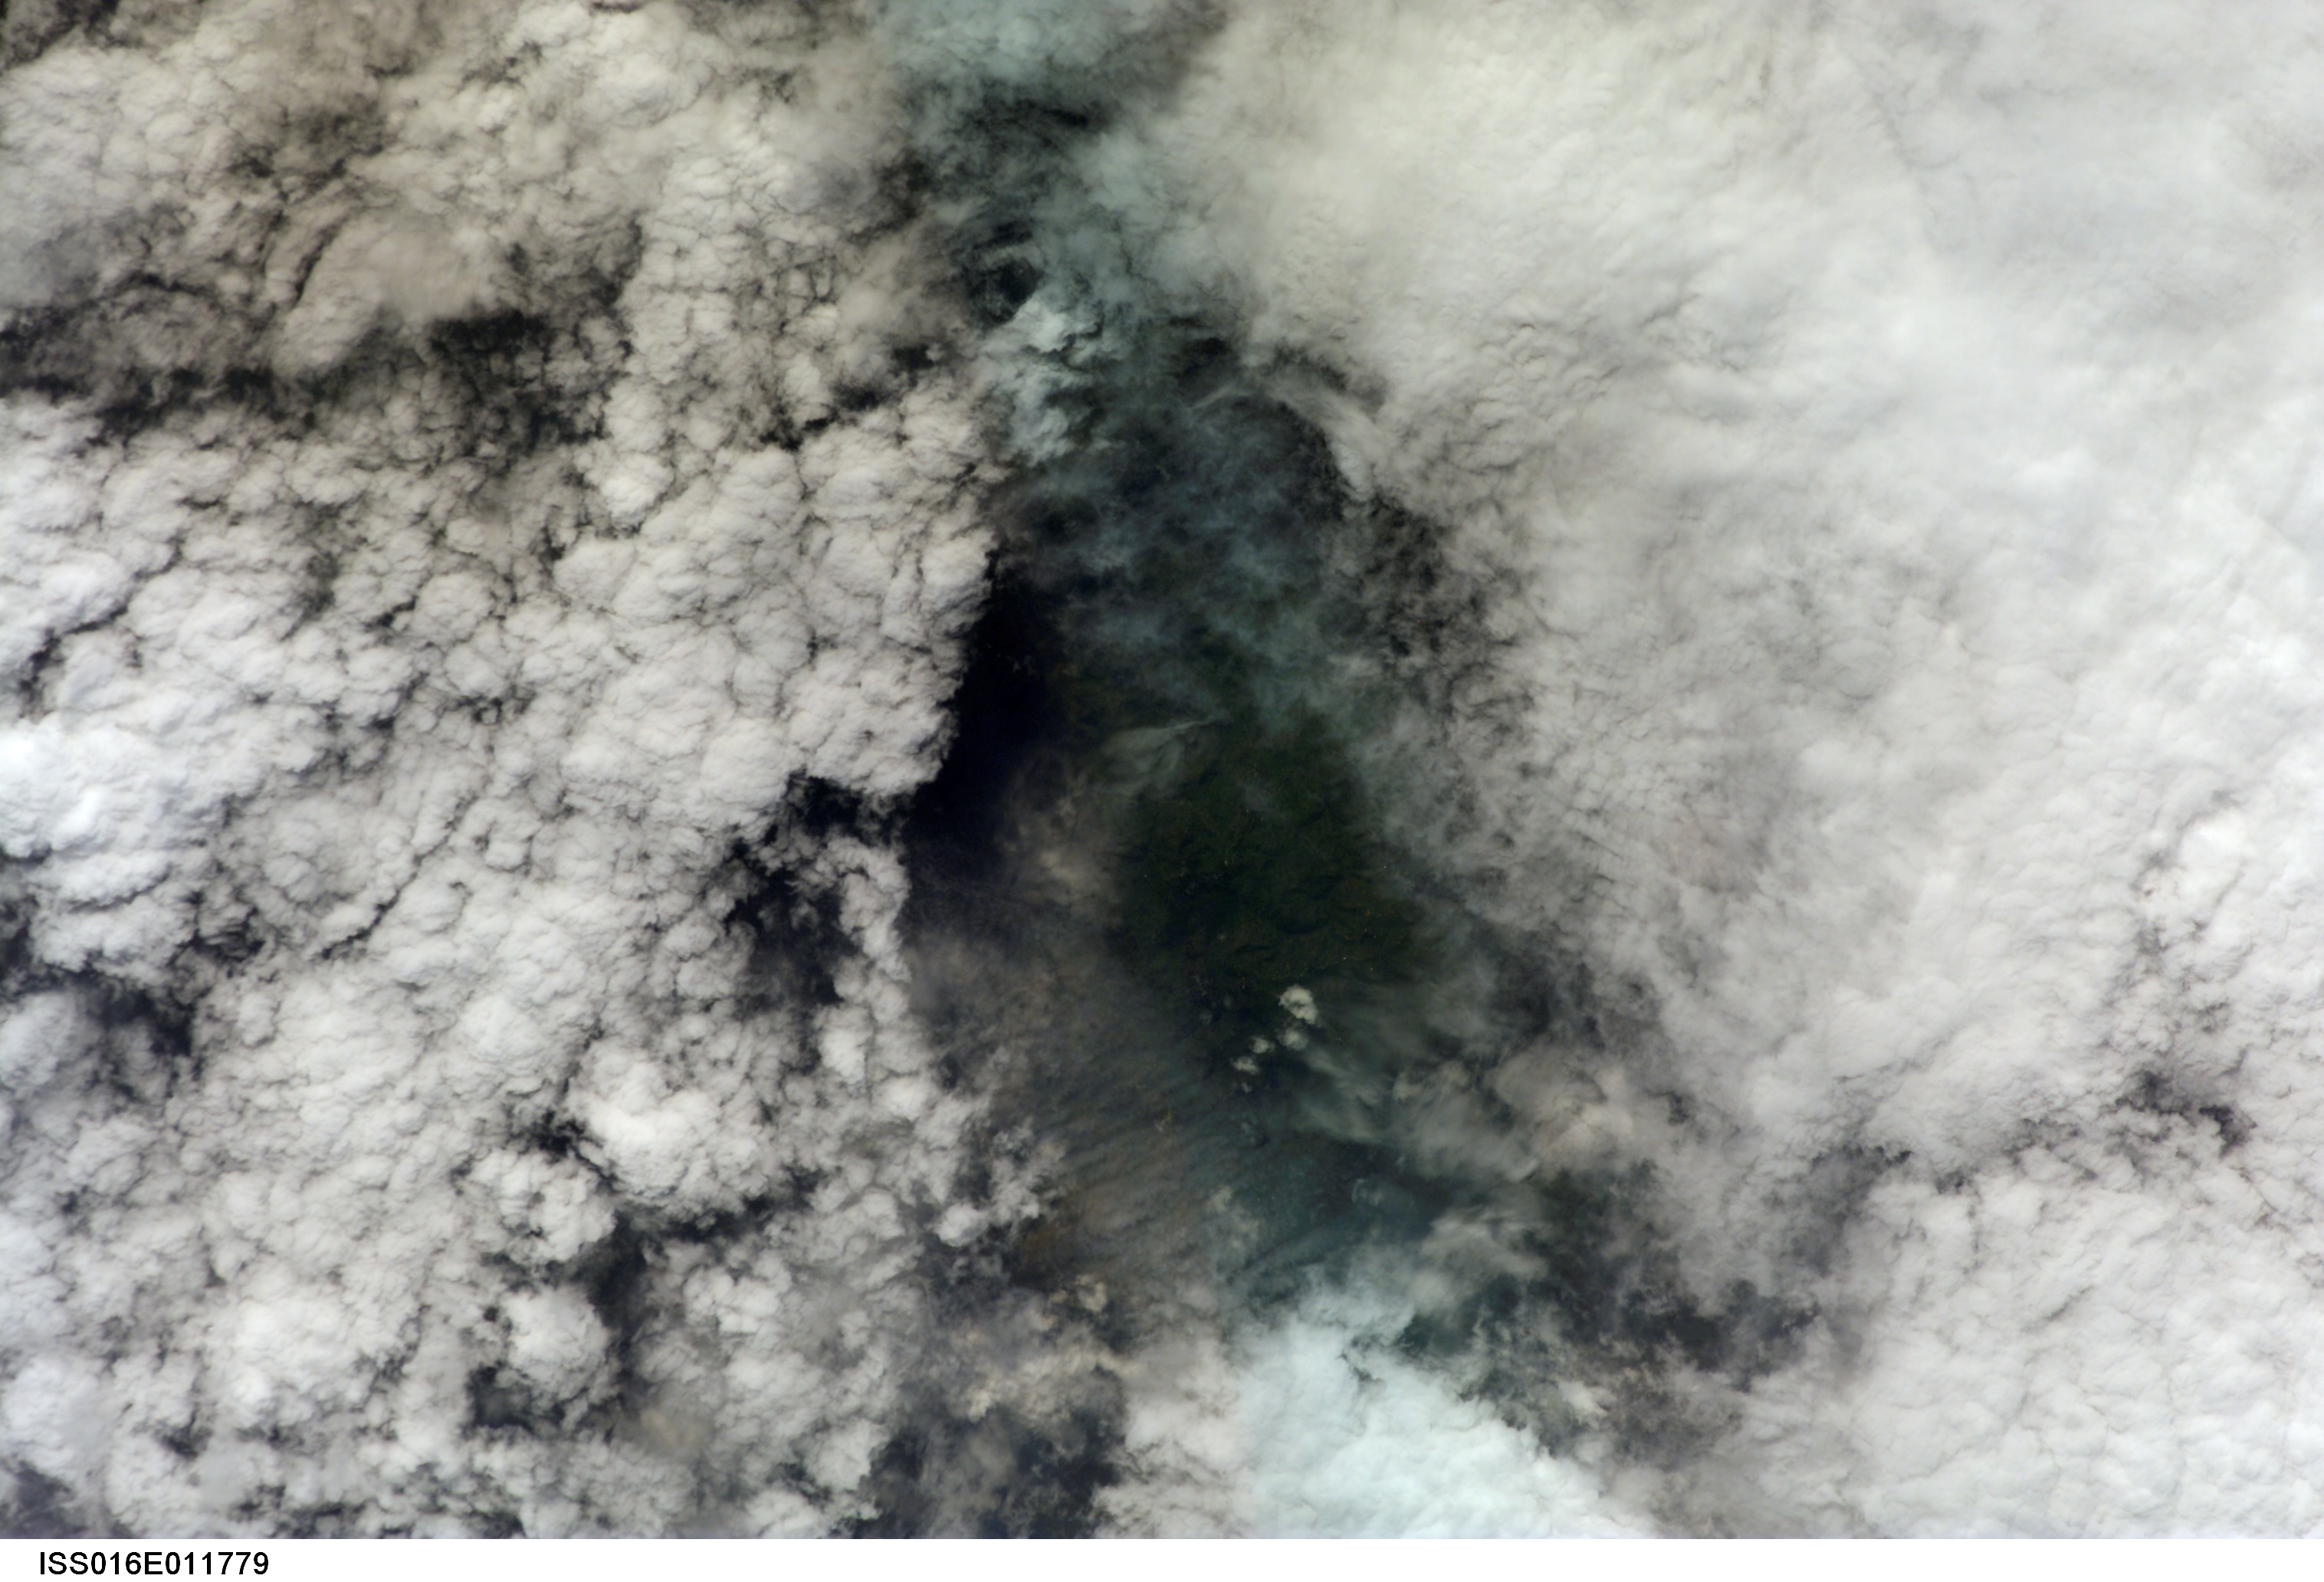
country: AFRICA
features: FOREST
